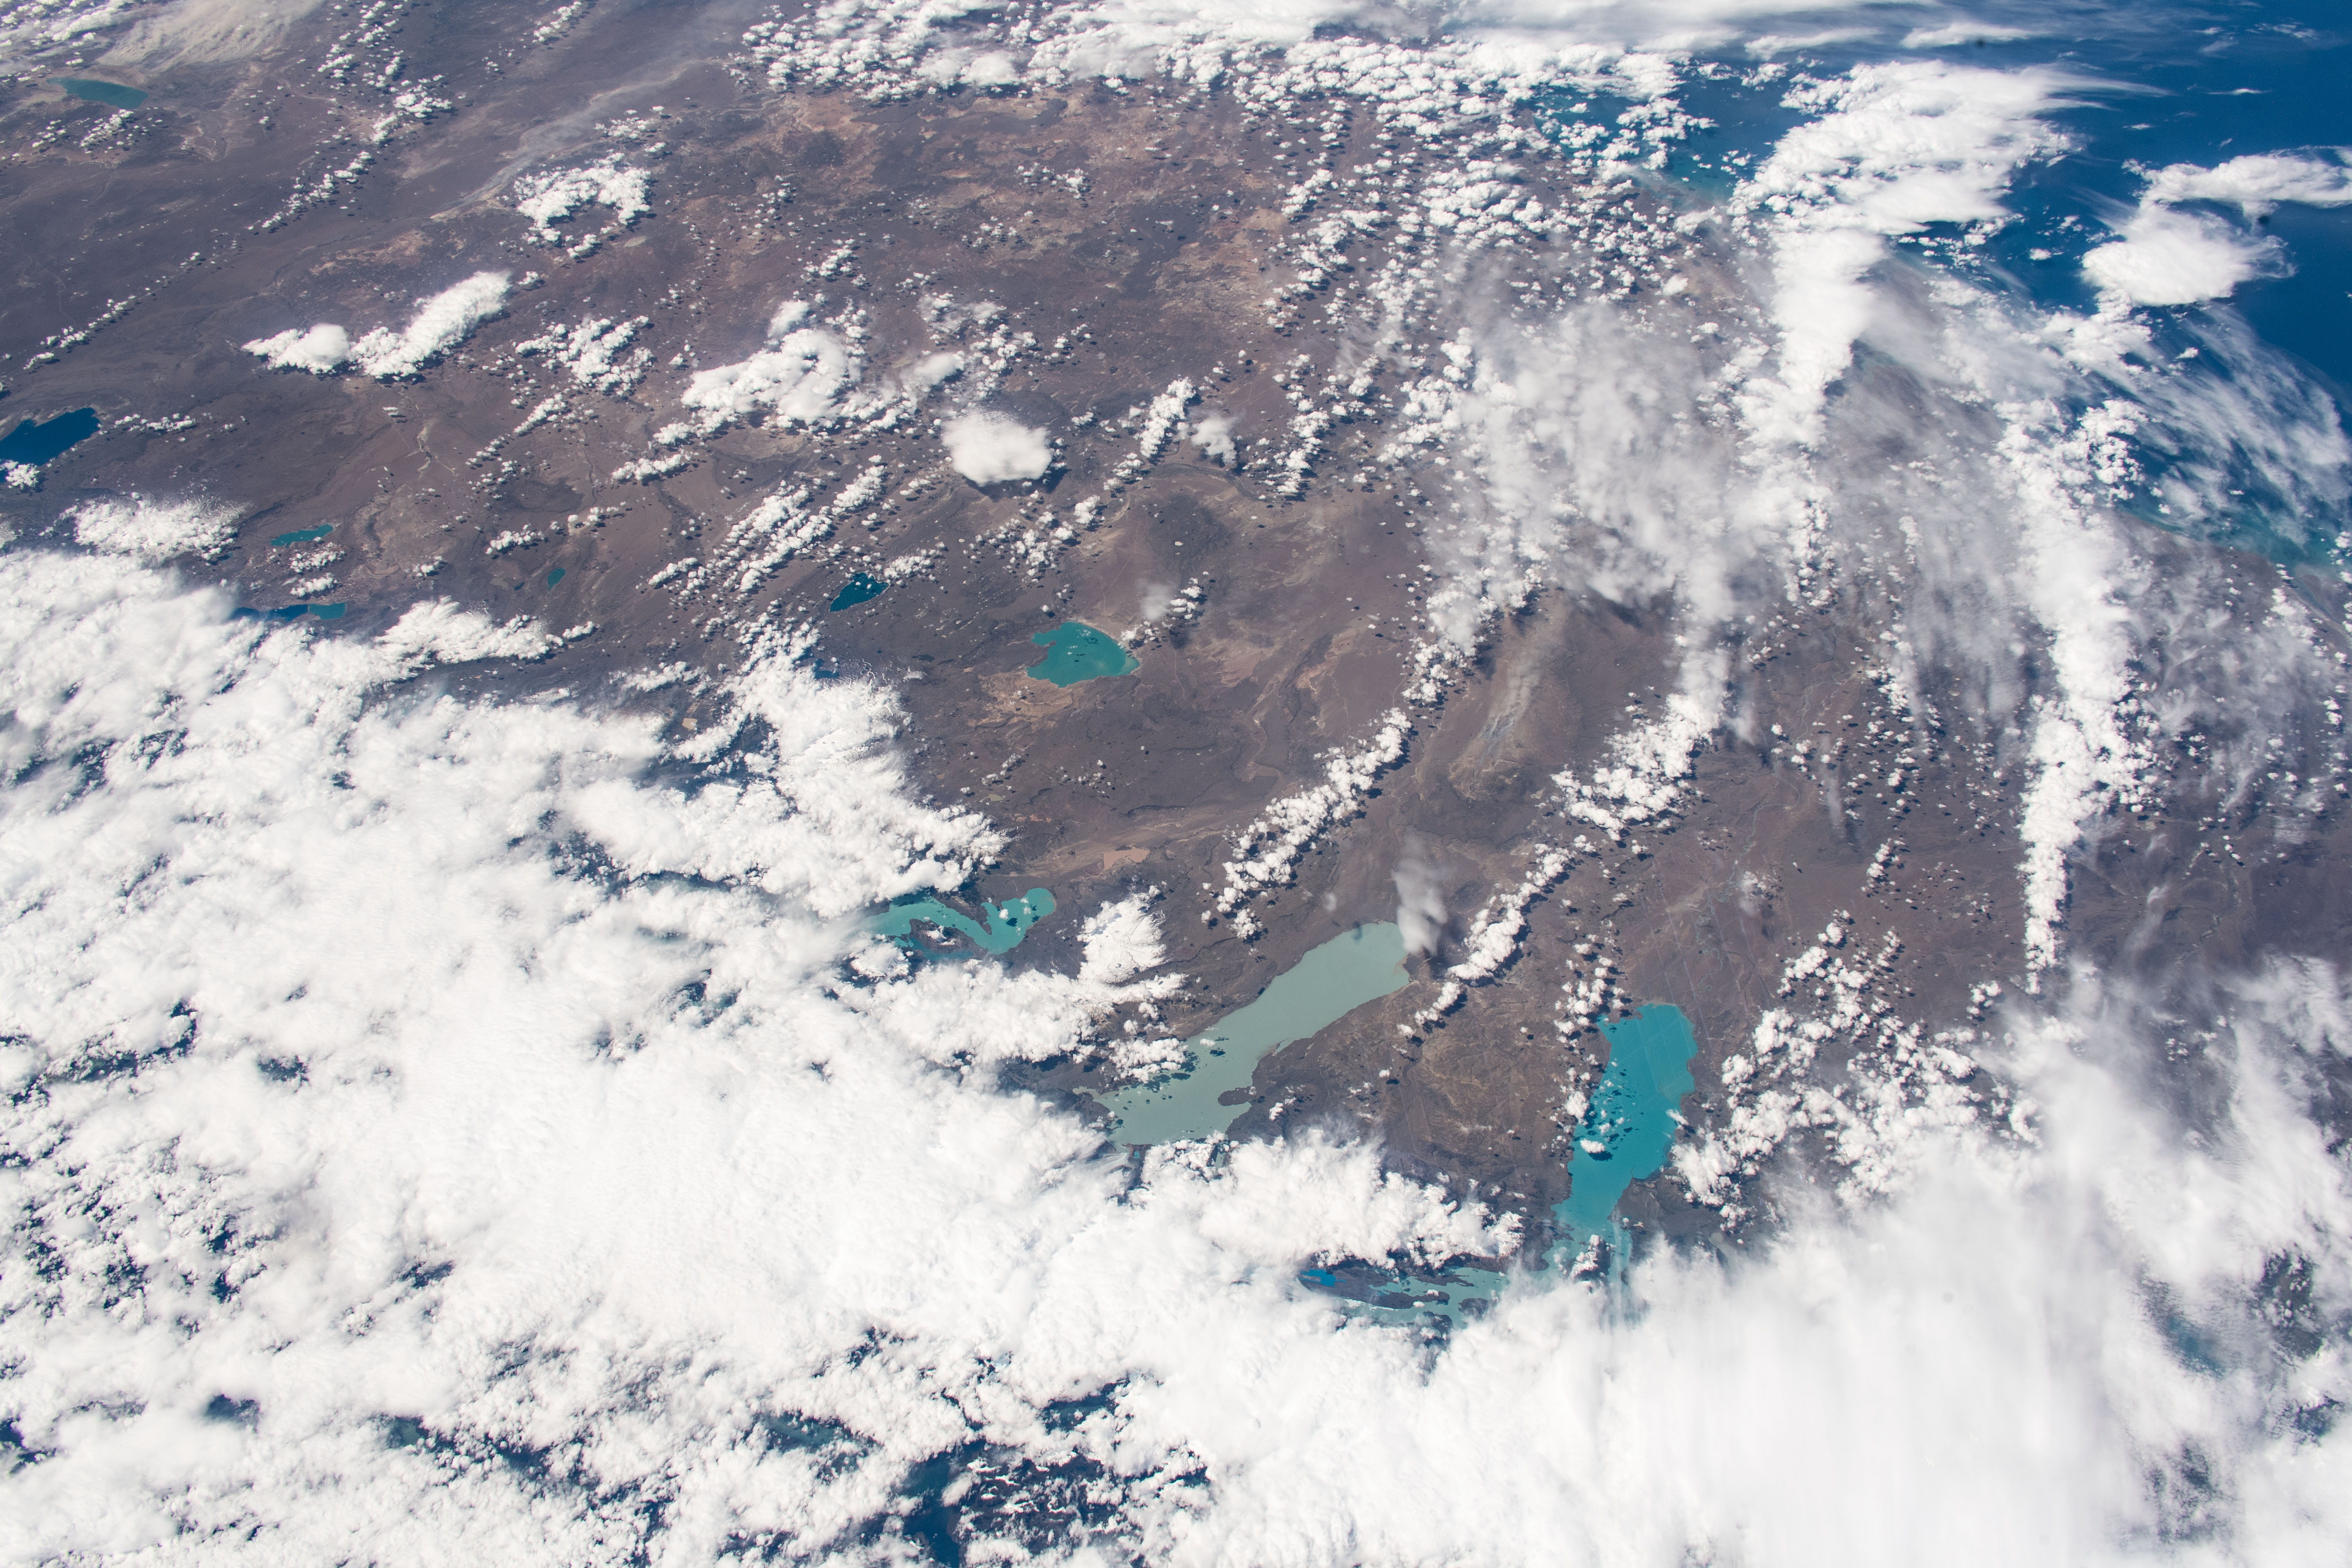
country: ARGENTINA
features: ARGENTINO LAKE, VIEDMA LAKE, O'HIGGINS/SAN MARTIN LAKE, CARDIEL LAKE
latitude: -49.5
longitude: -71.5
